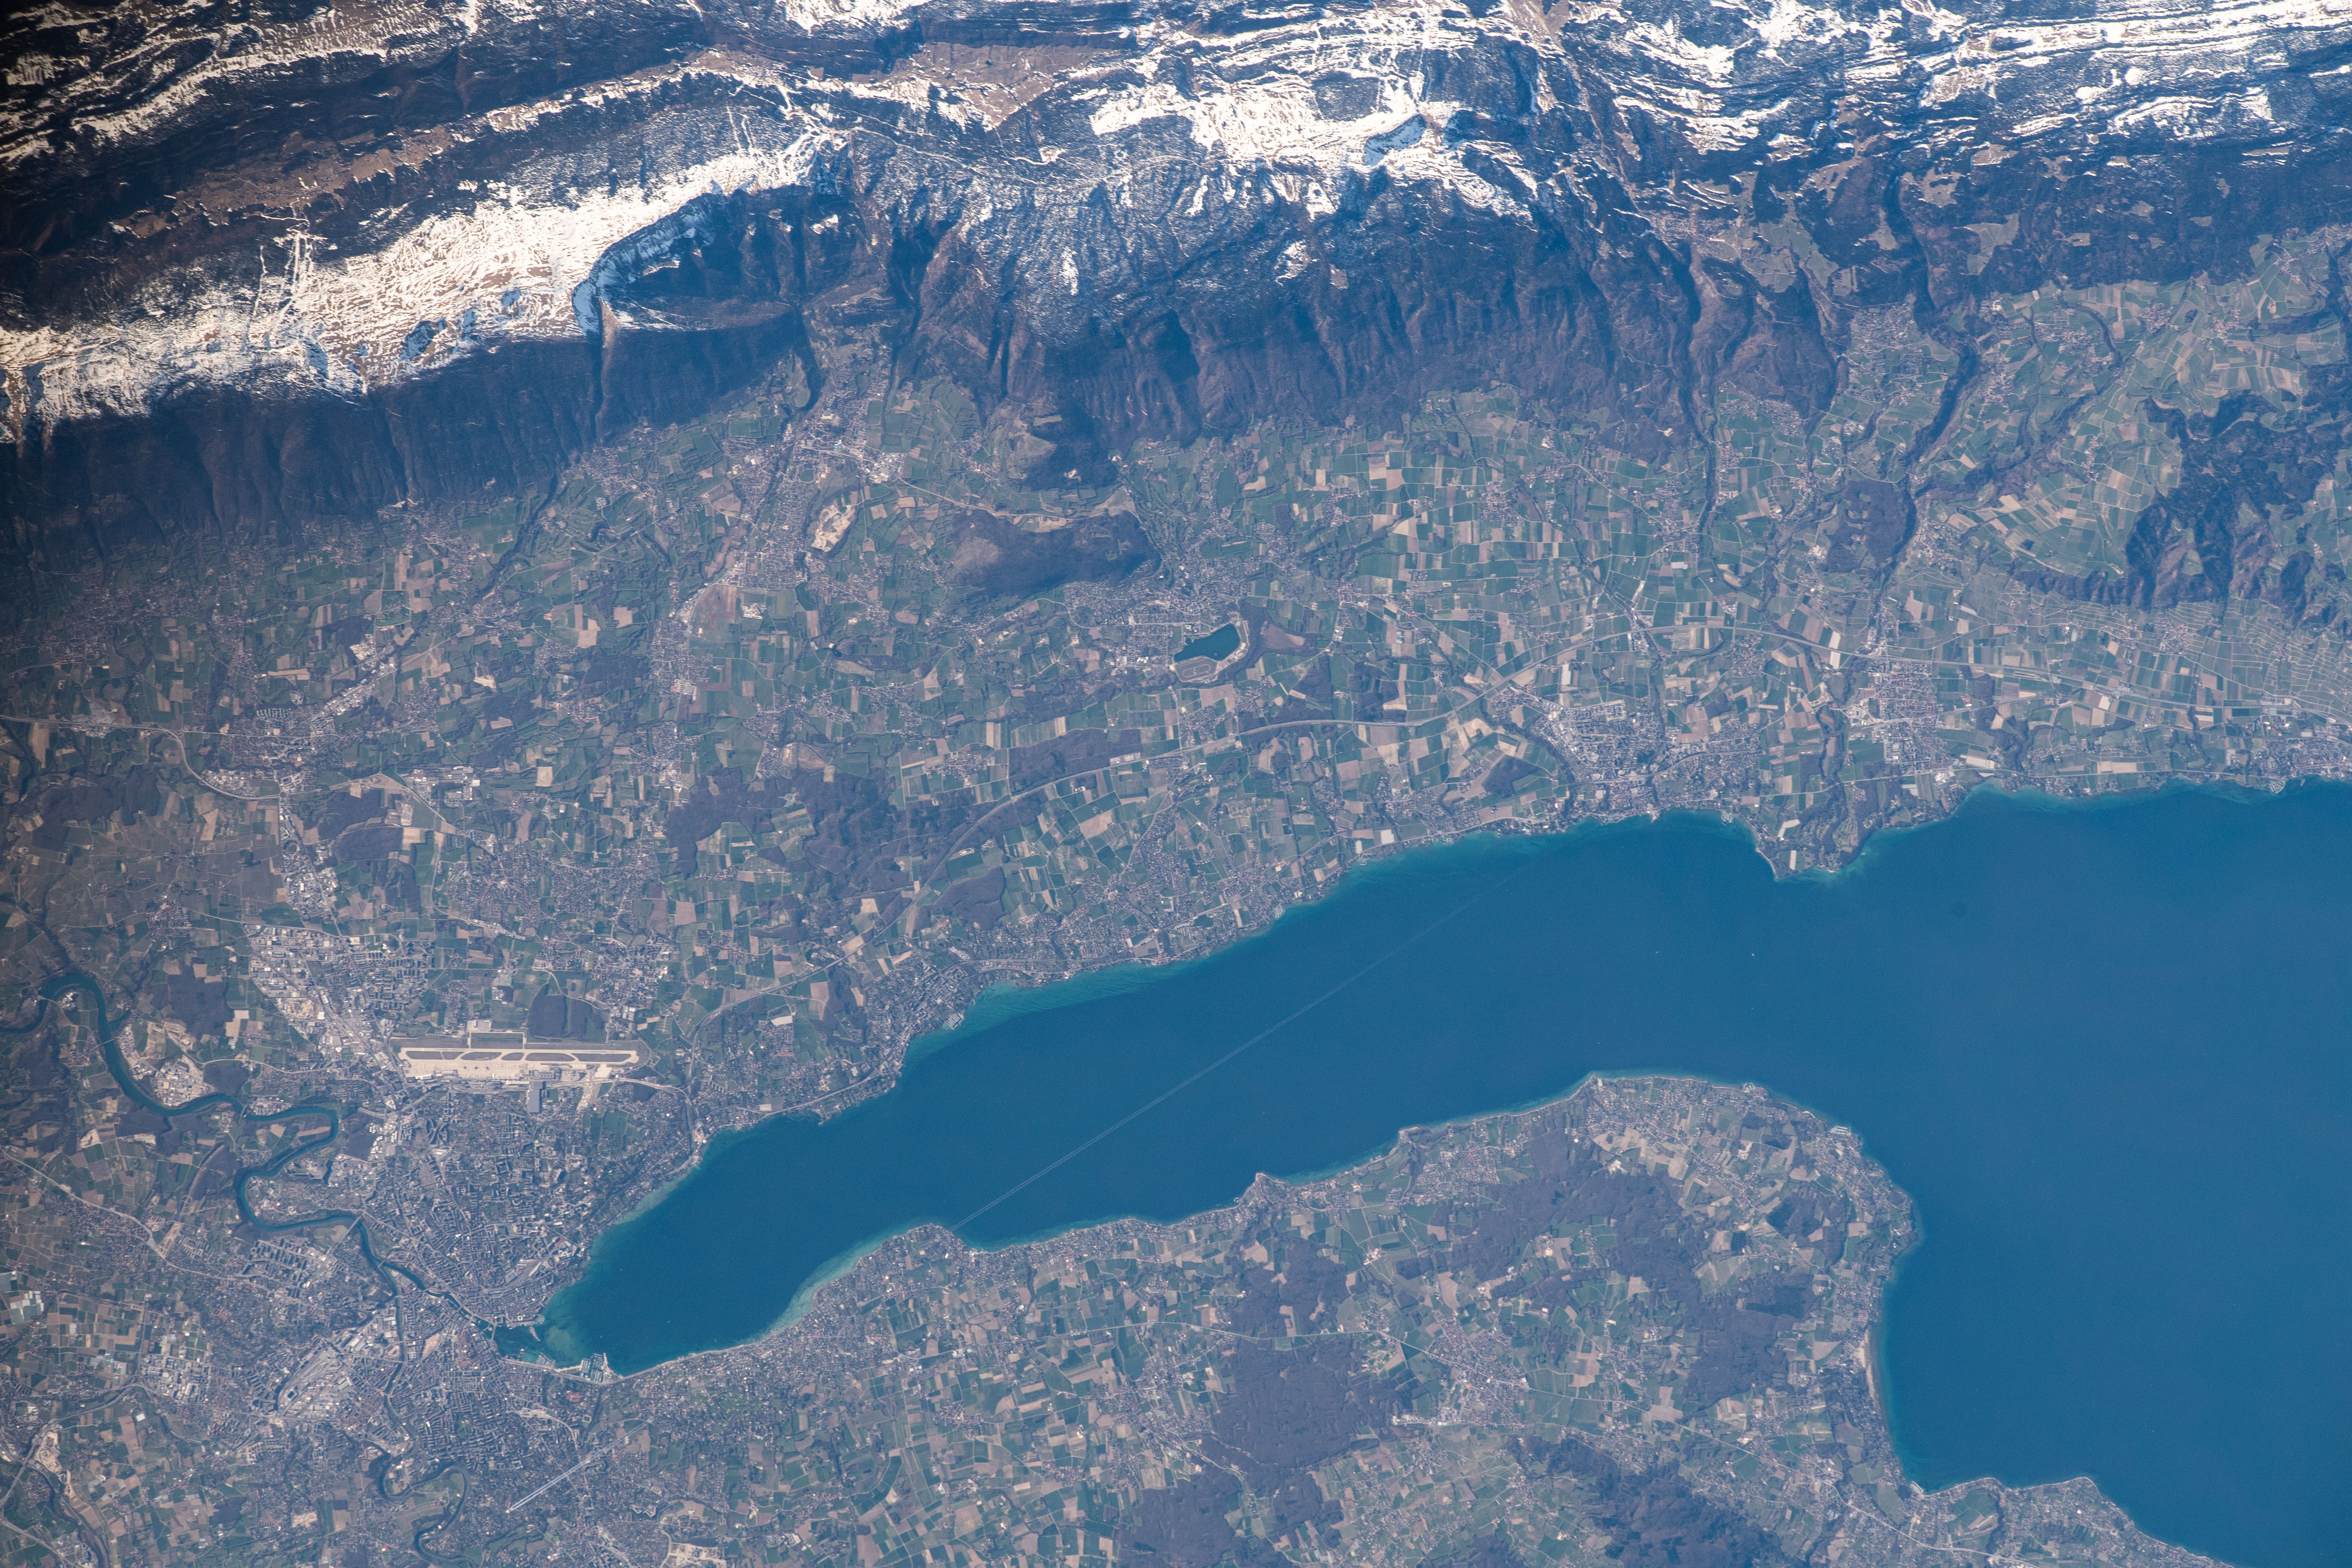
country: SWITZERLAND
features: LEMAN LAKE, GINEBRA CITY
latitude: 46.3
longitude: 6.2
